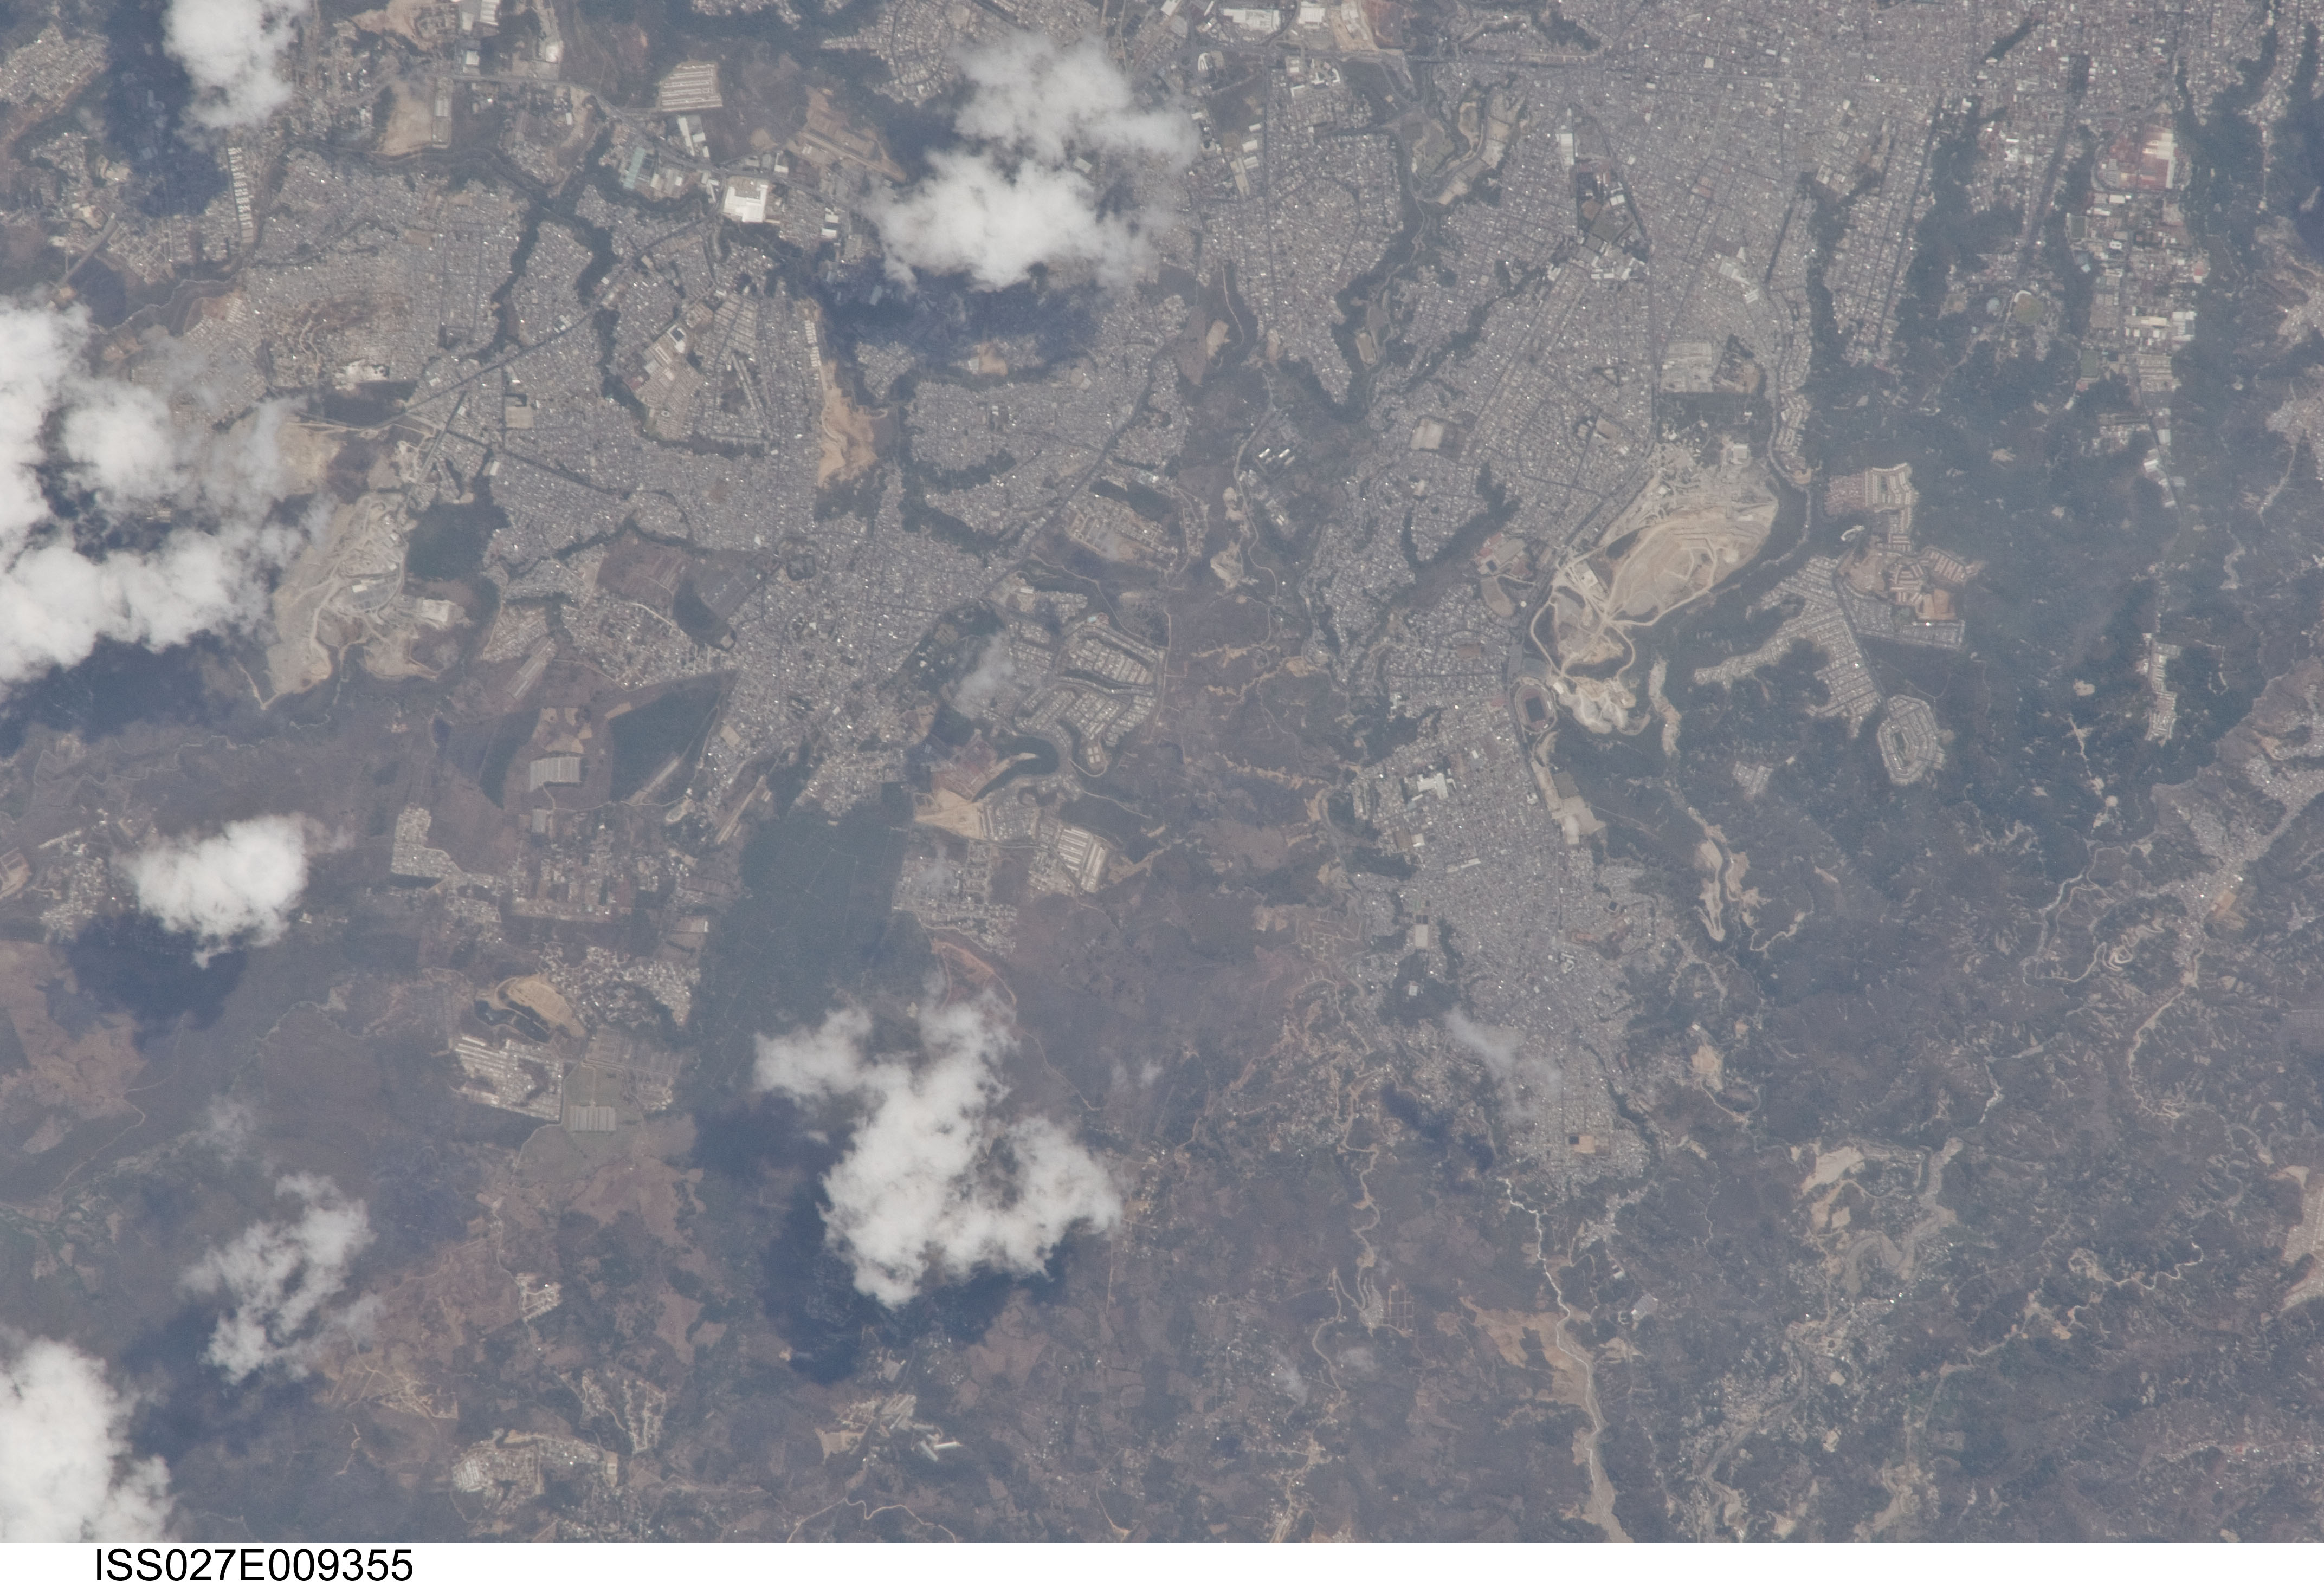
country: GUATEMALA
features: NORTHEASTERN GUATAMALA CITY
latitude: 14.7
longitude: -90.5
